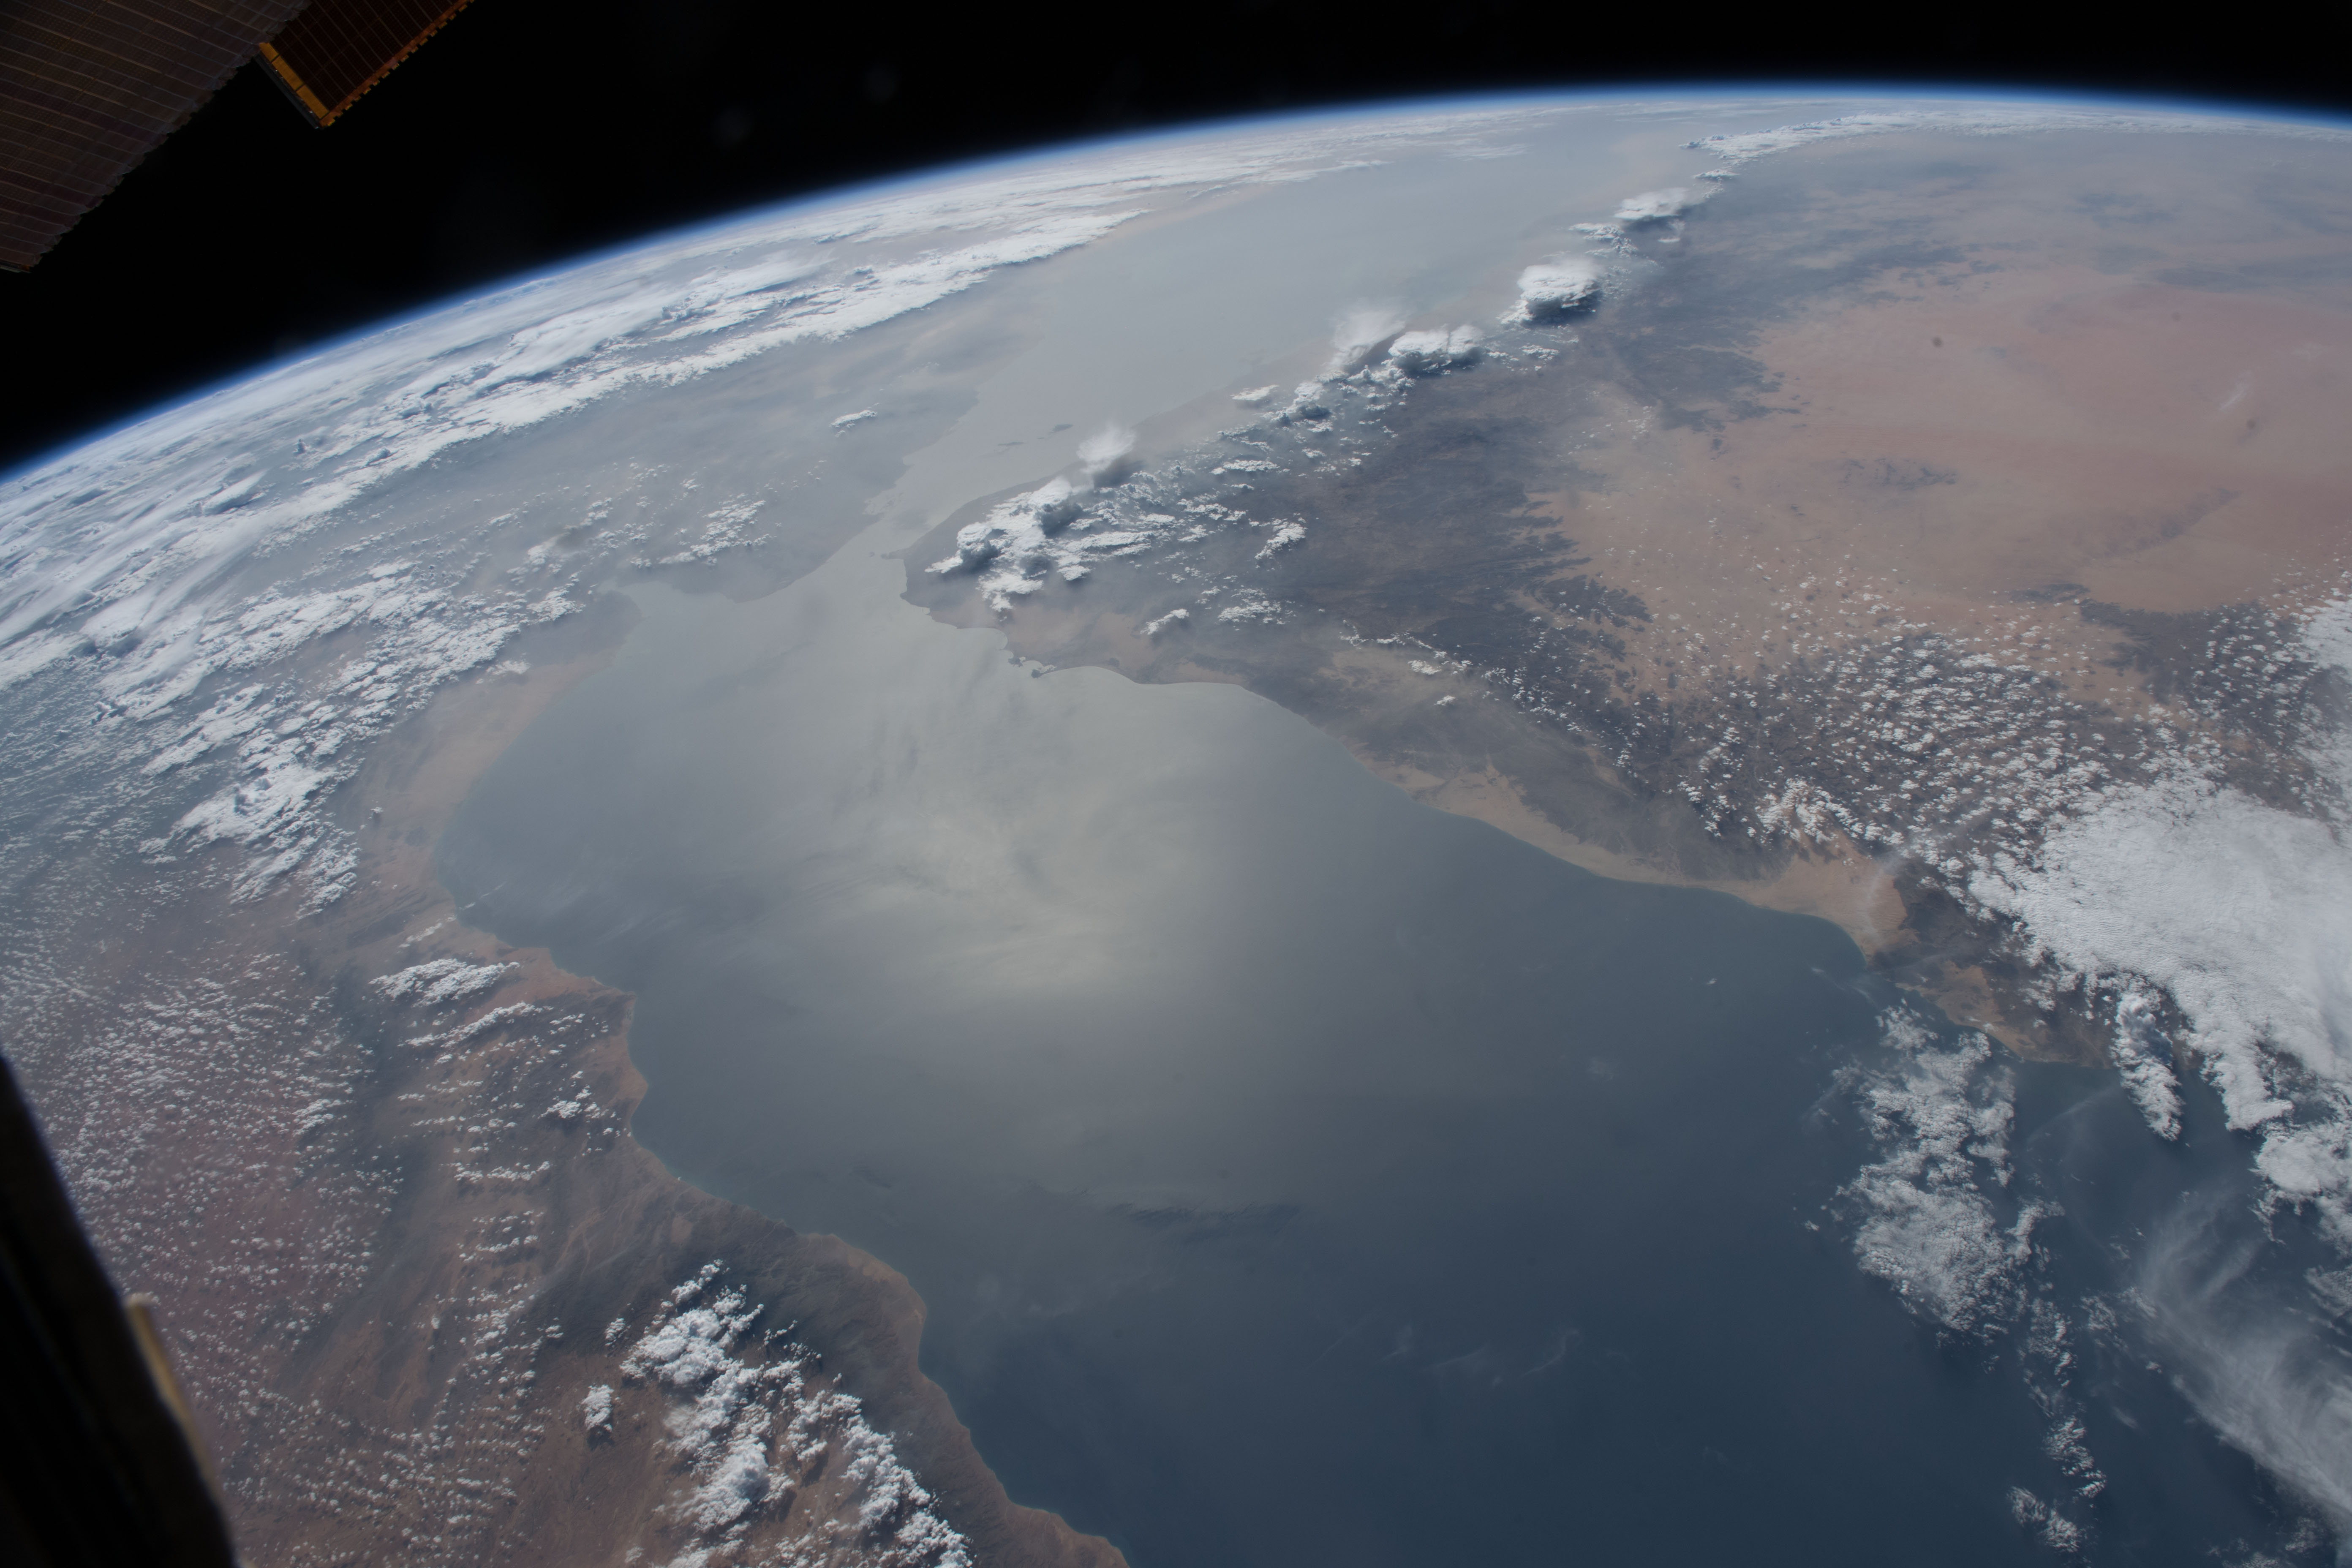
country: YEMEN
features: GULF OF ADEN, RED SEA, OGO MOUNTAINS, EARTH LIMB
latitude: 13.0
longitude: 46.0
